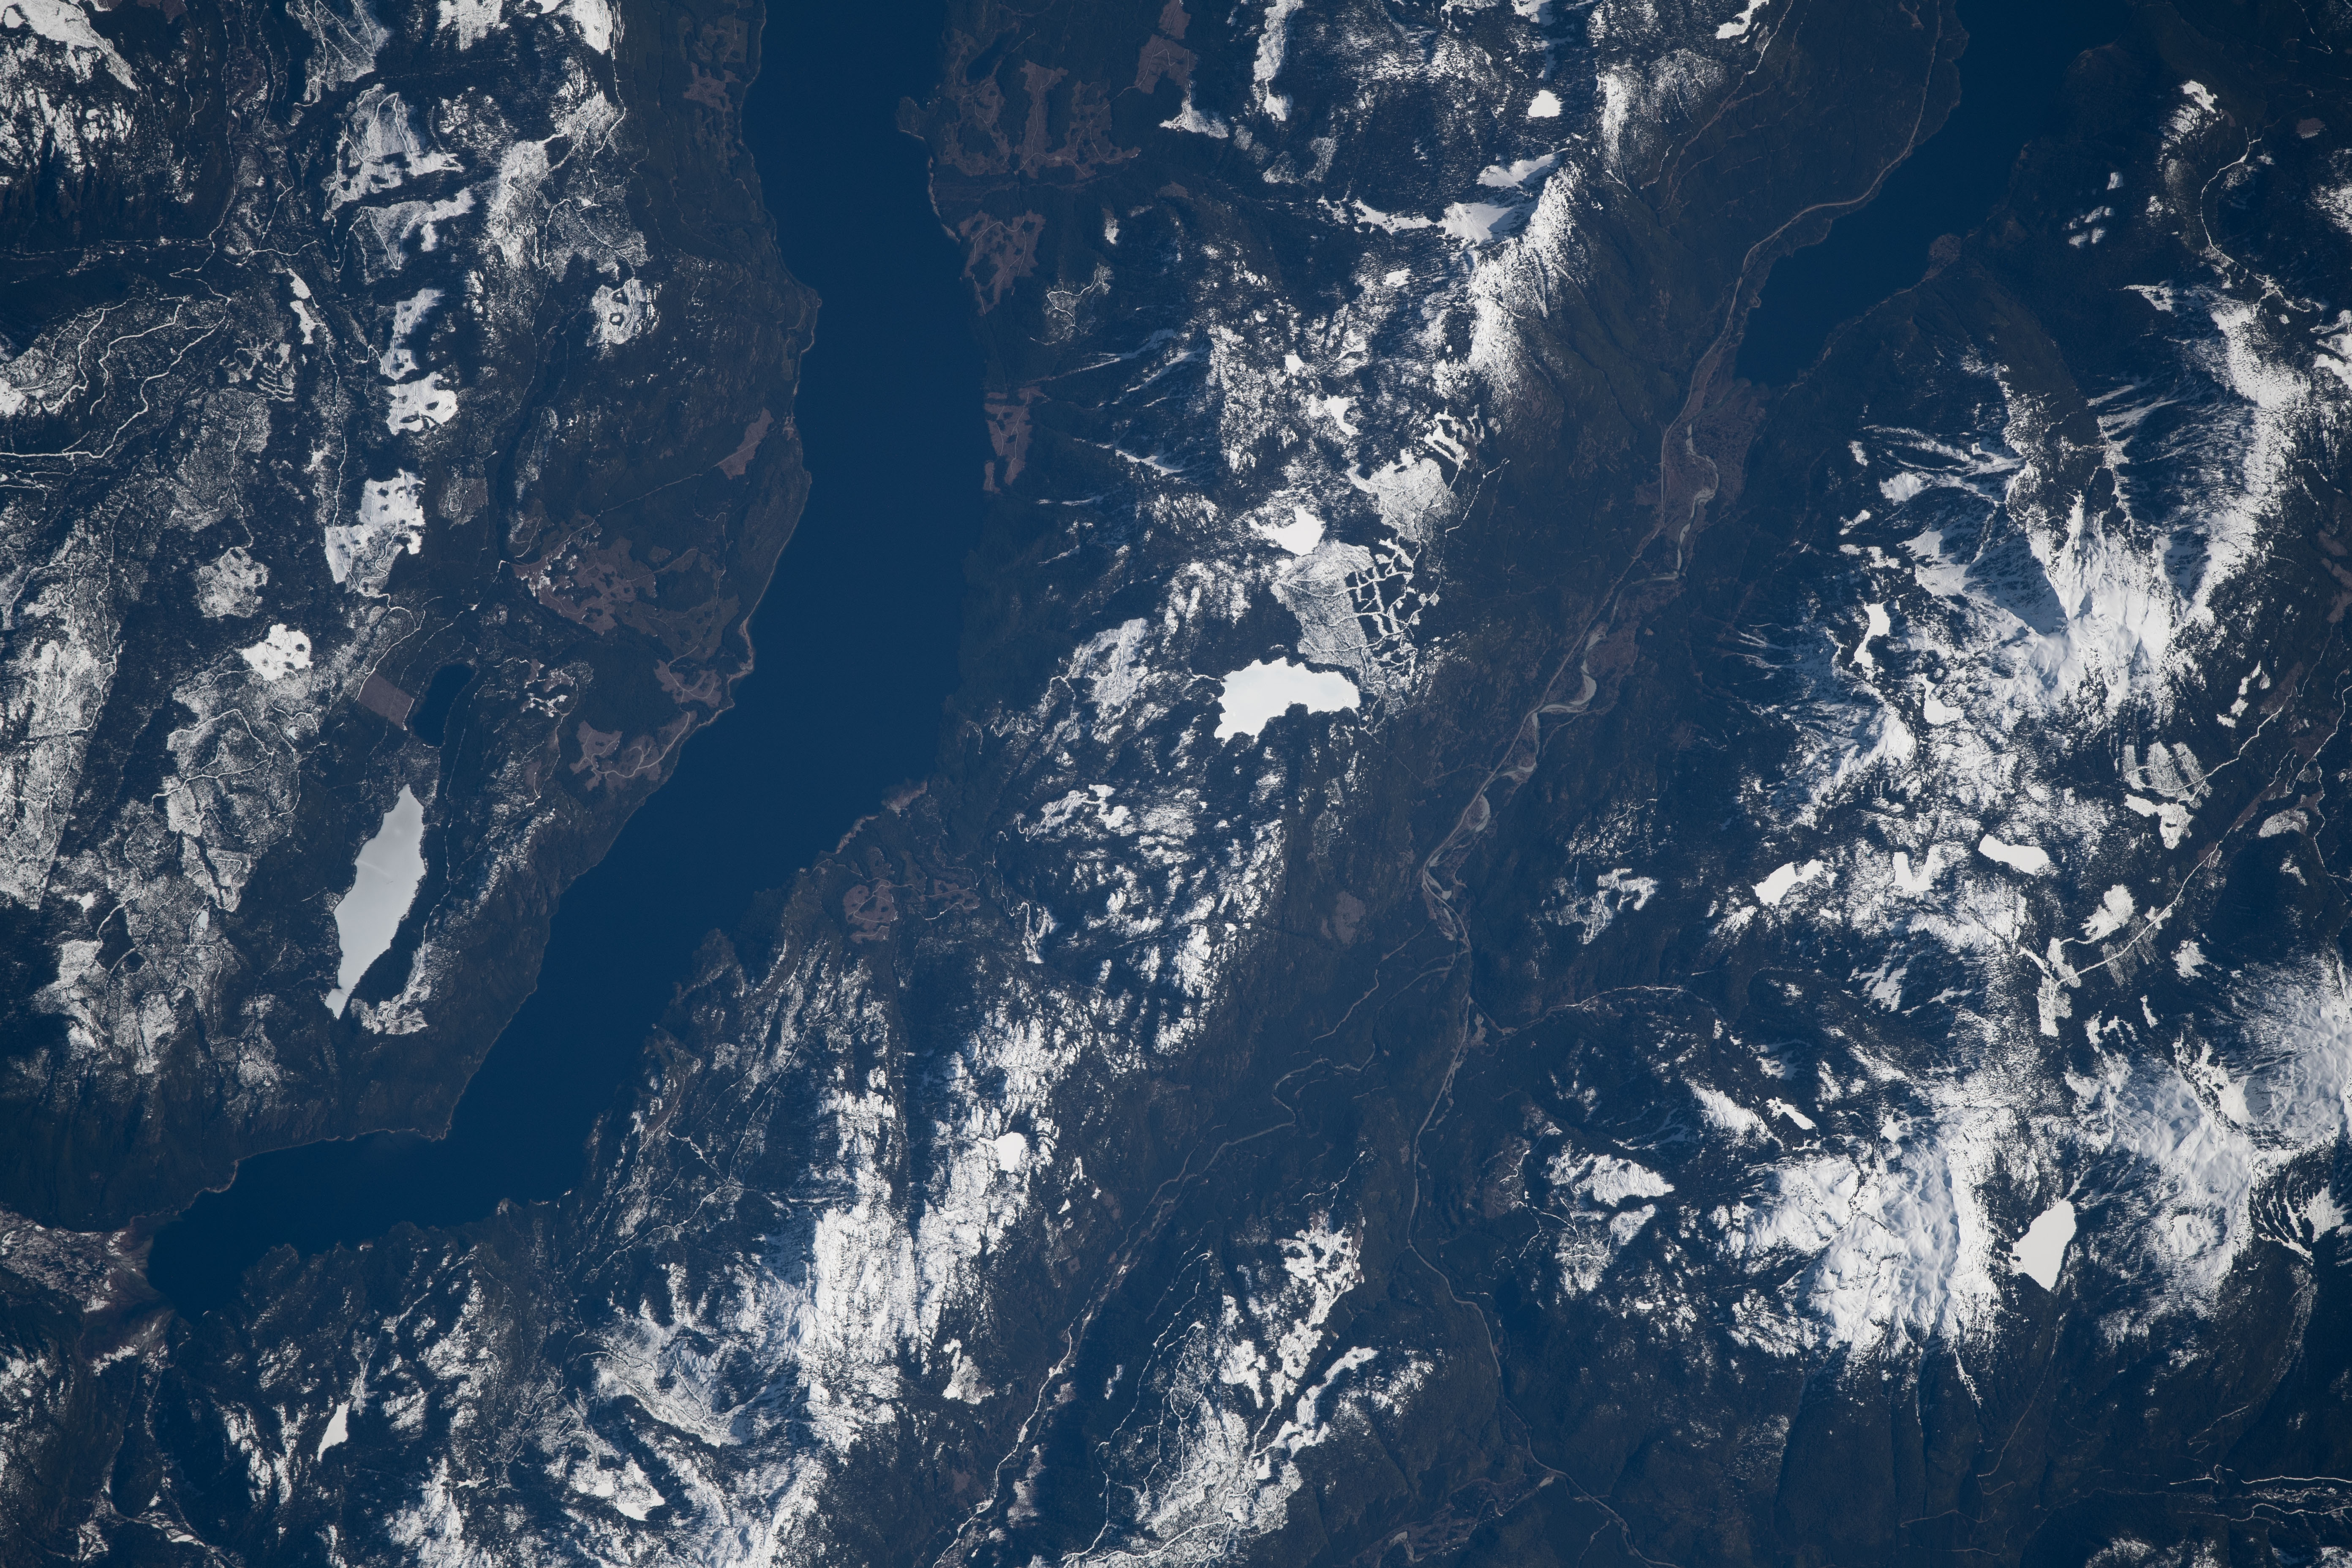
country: CANADA-BC
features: GREAT CENTRAL LAKE, SNOW, SPROAT LAKE
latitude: 49.3
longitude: -125.2
